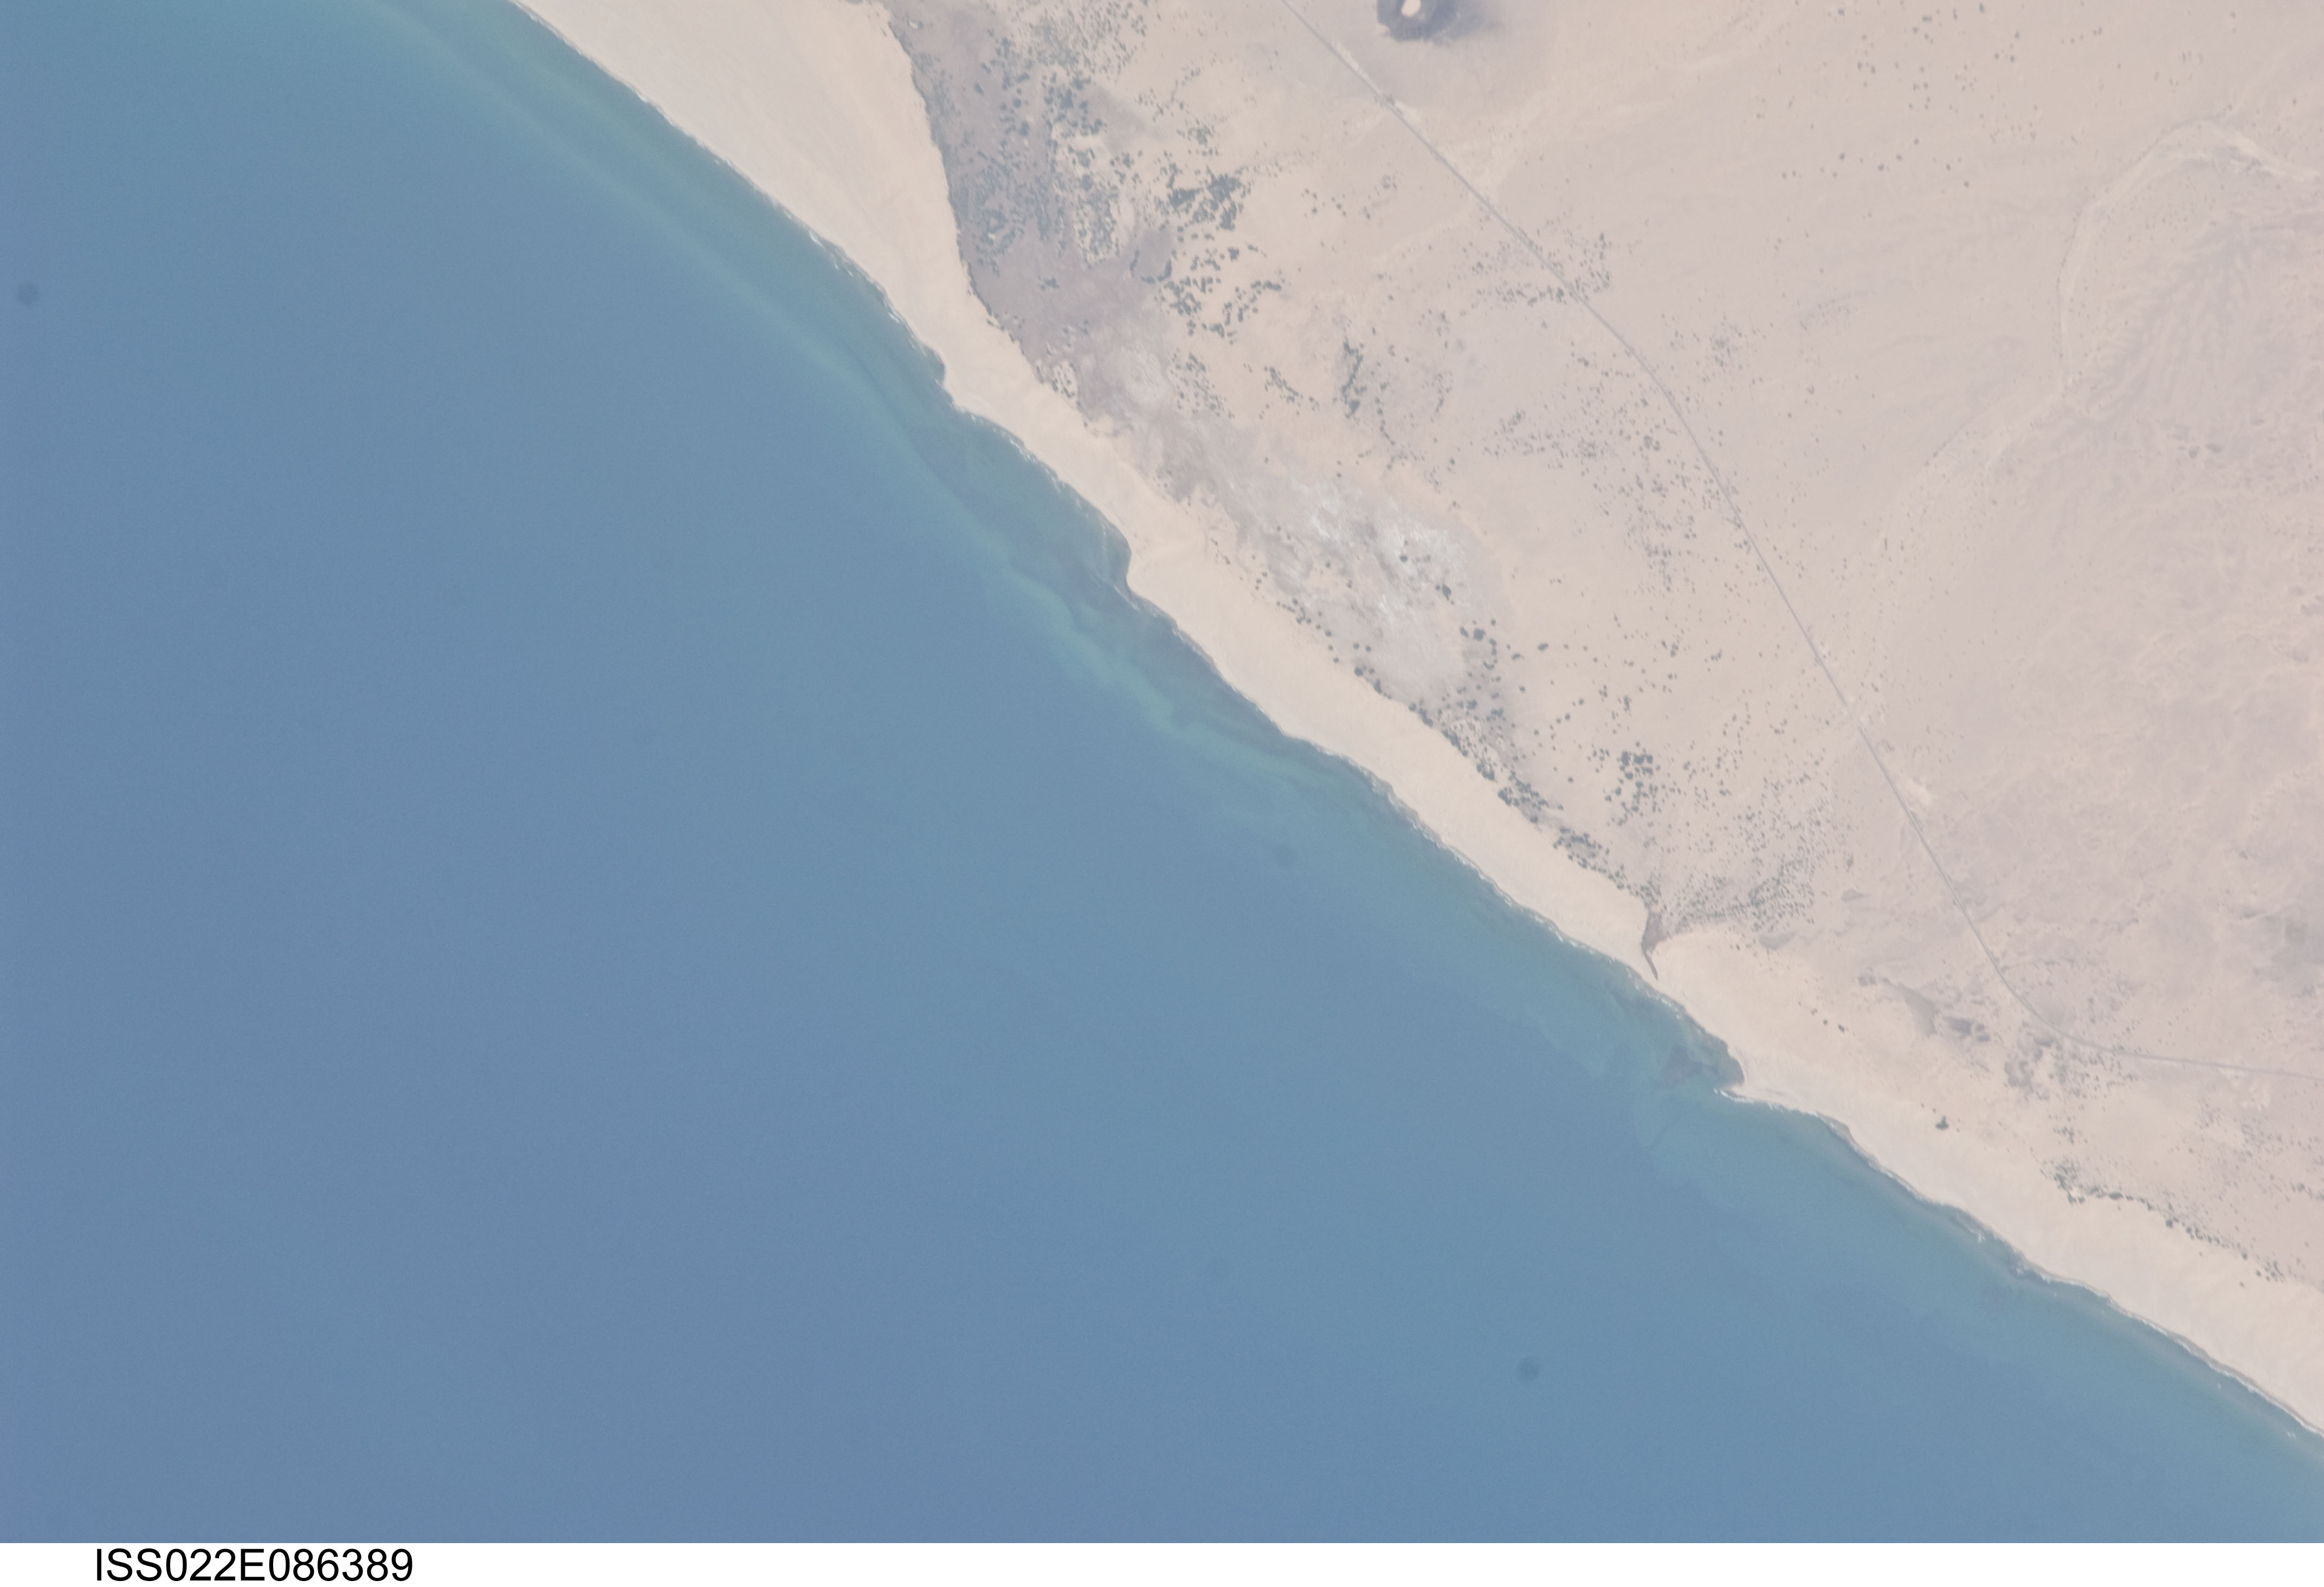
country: YEMEN
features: COAST W. OF AHWAR, DESERT, ROAD
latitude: 13.4
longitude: 46.5
